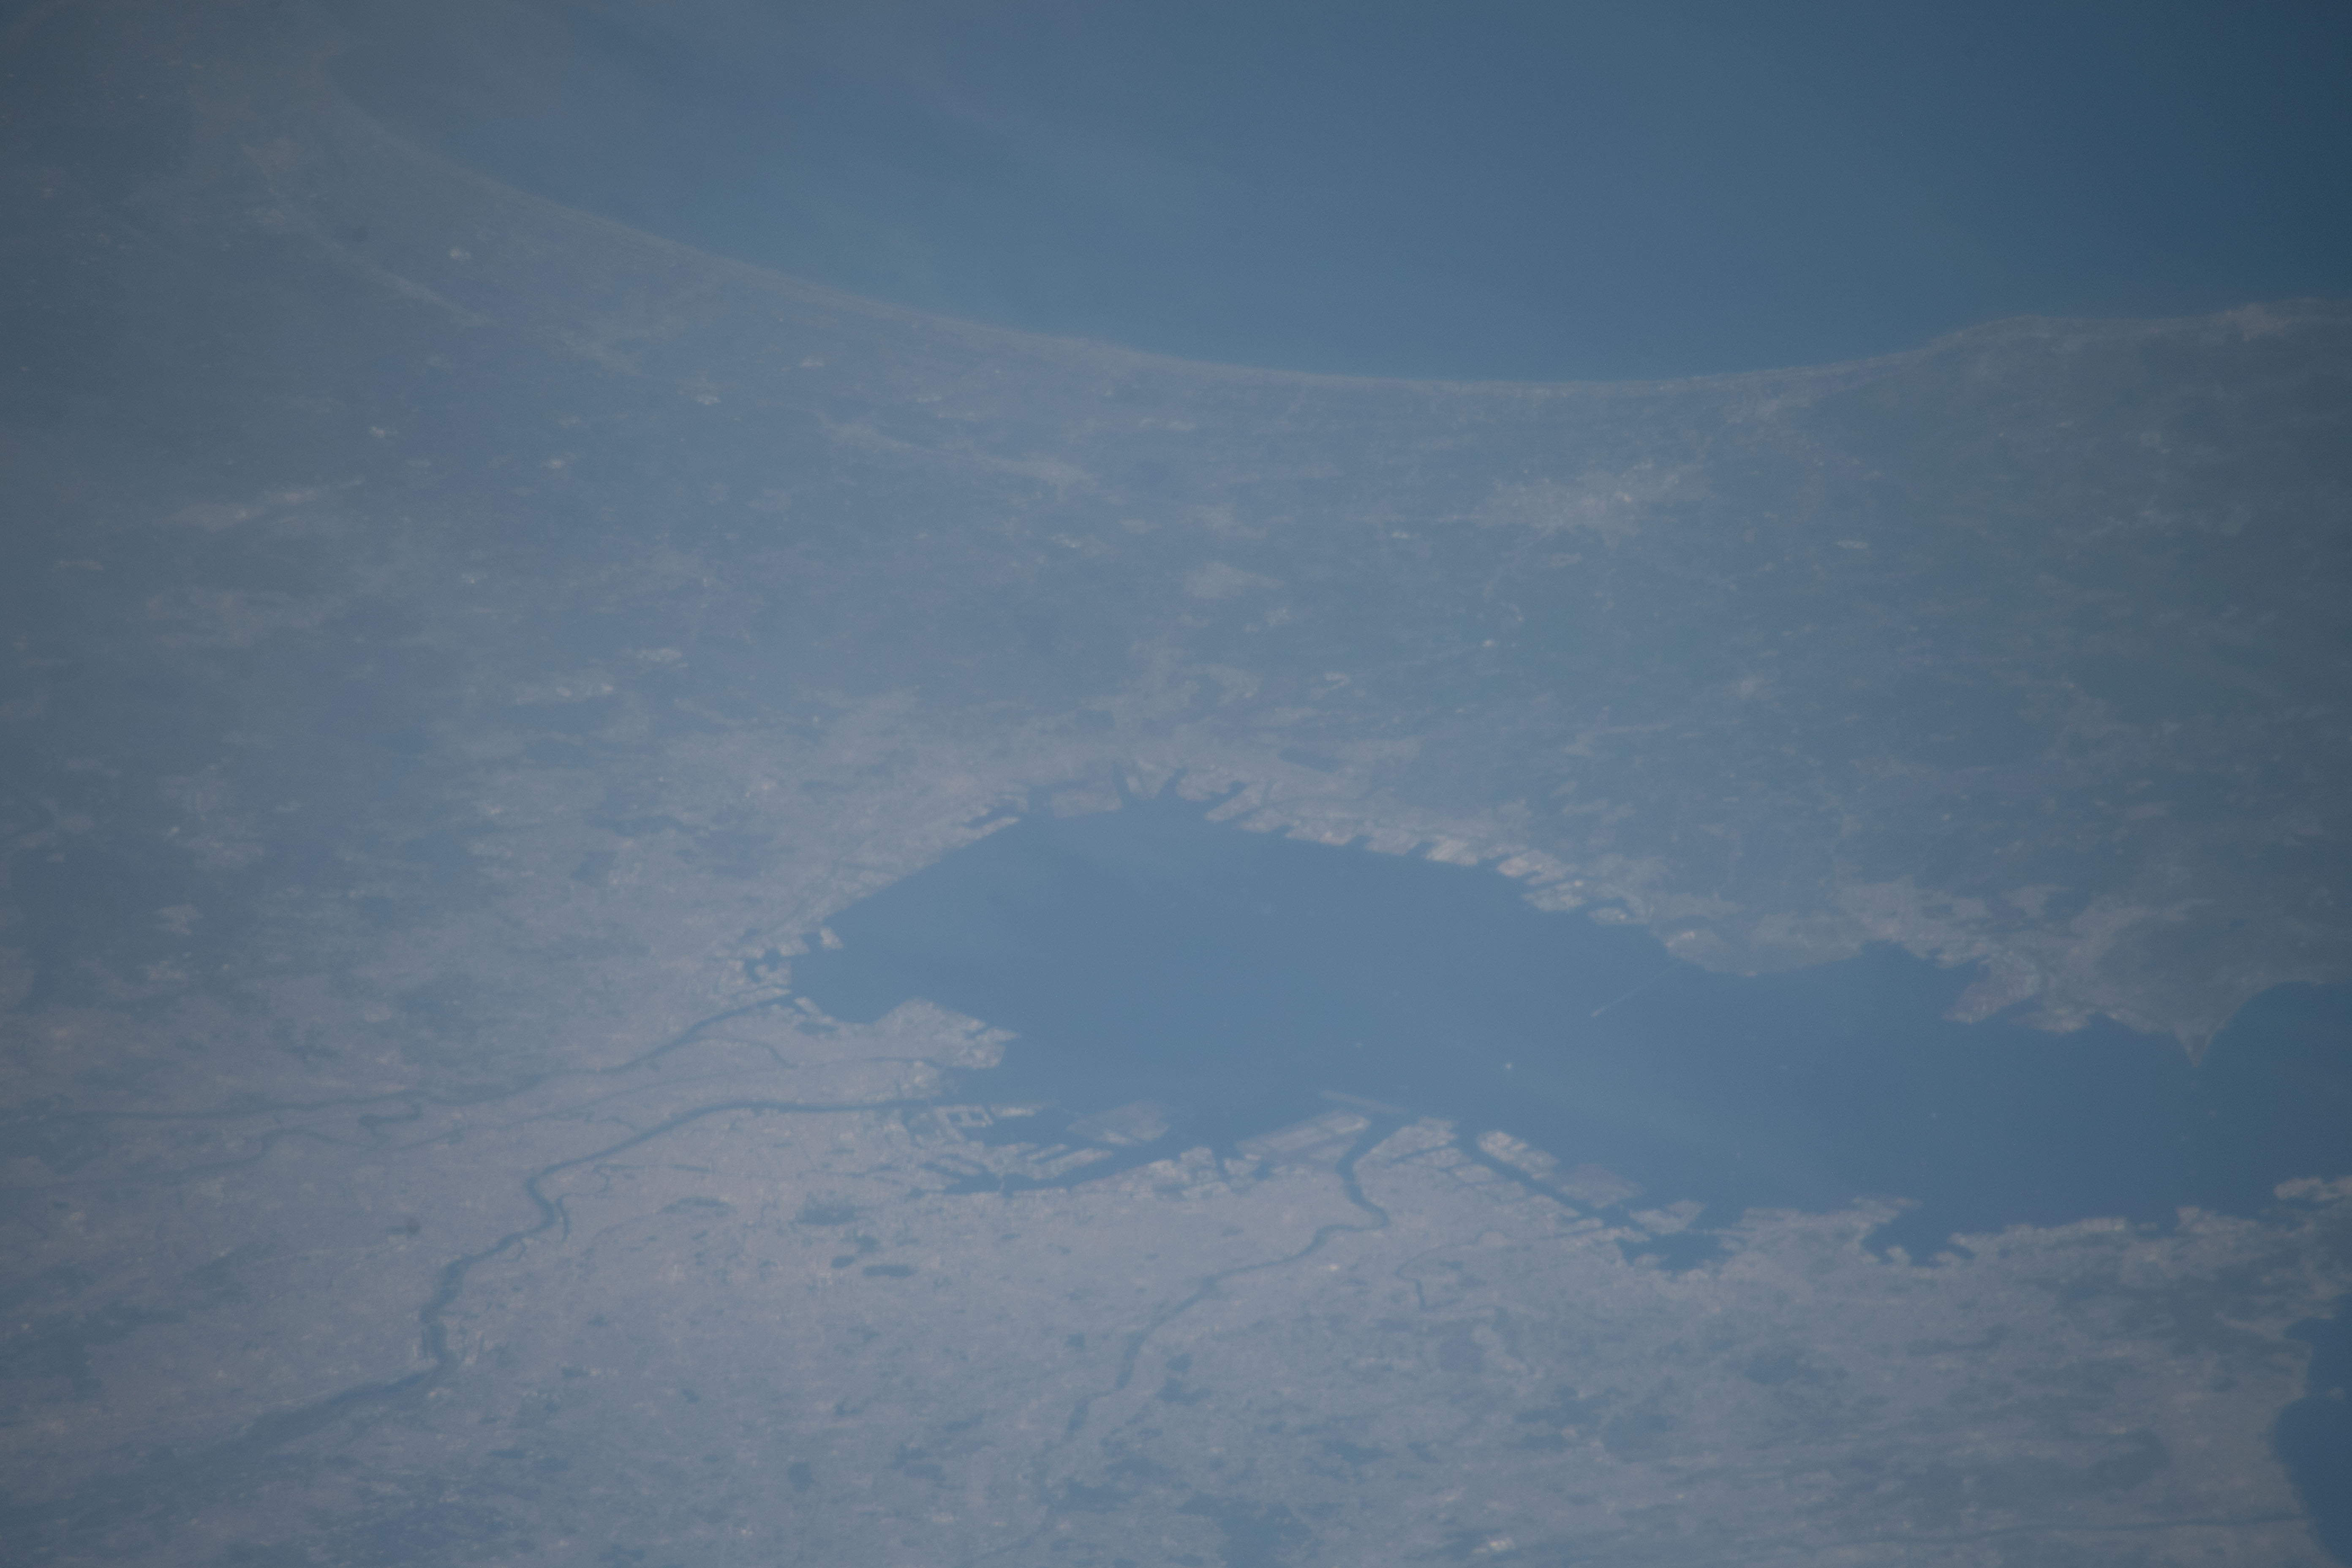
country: JAPAN
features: TOKYO CITY, EDOGAWA CITY, ADACHI CITY, KAWASAKI CITY, YOKOSUKA CITY, SETAGAYA CITY
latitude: 35.5
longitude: 140.1
